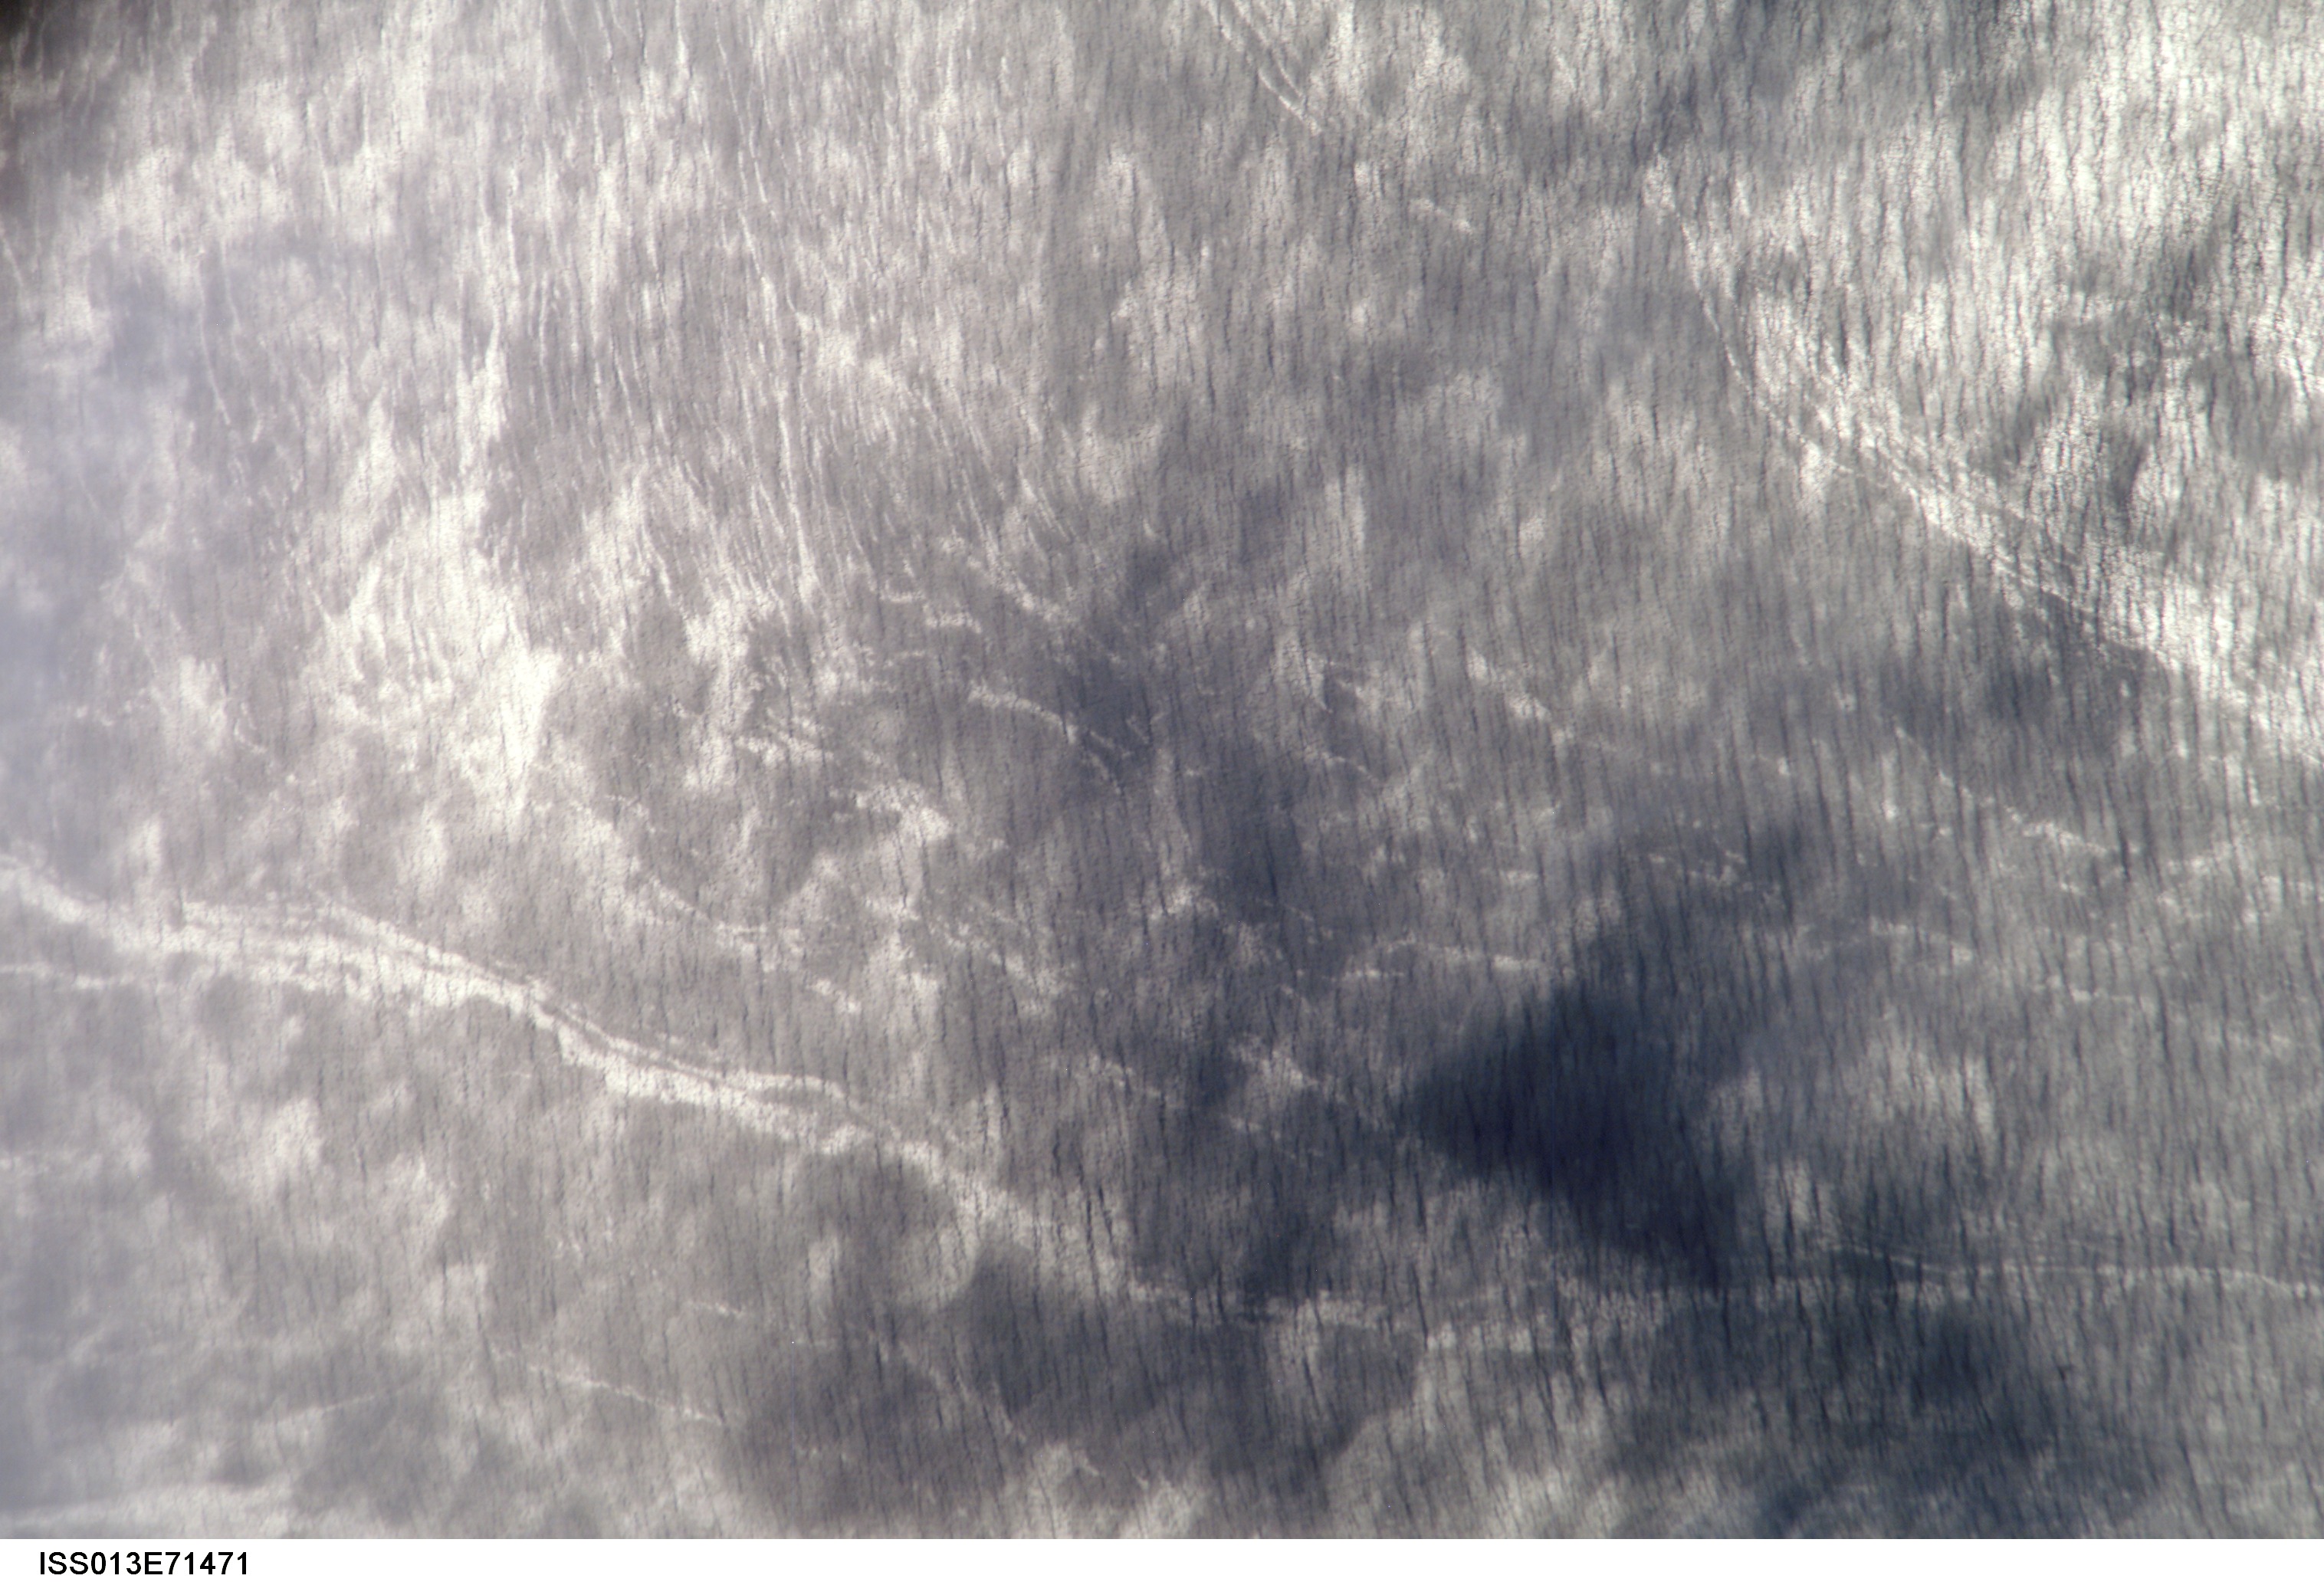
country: CARIBBEAN SEA
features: SURFACTANTS, BAJO NUEVO REEF
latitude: 16.1
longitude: -79.0
